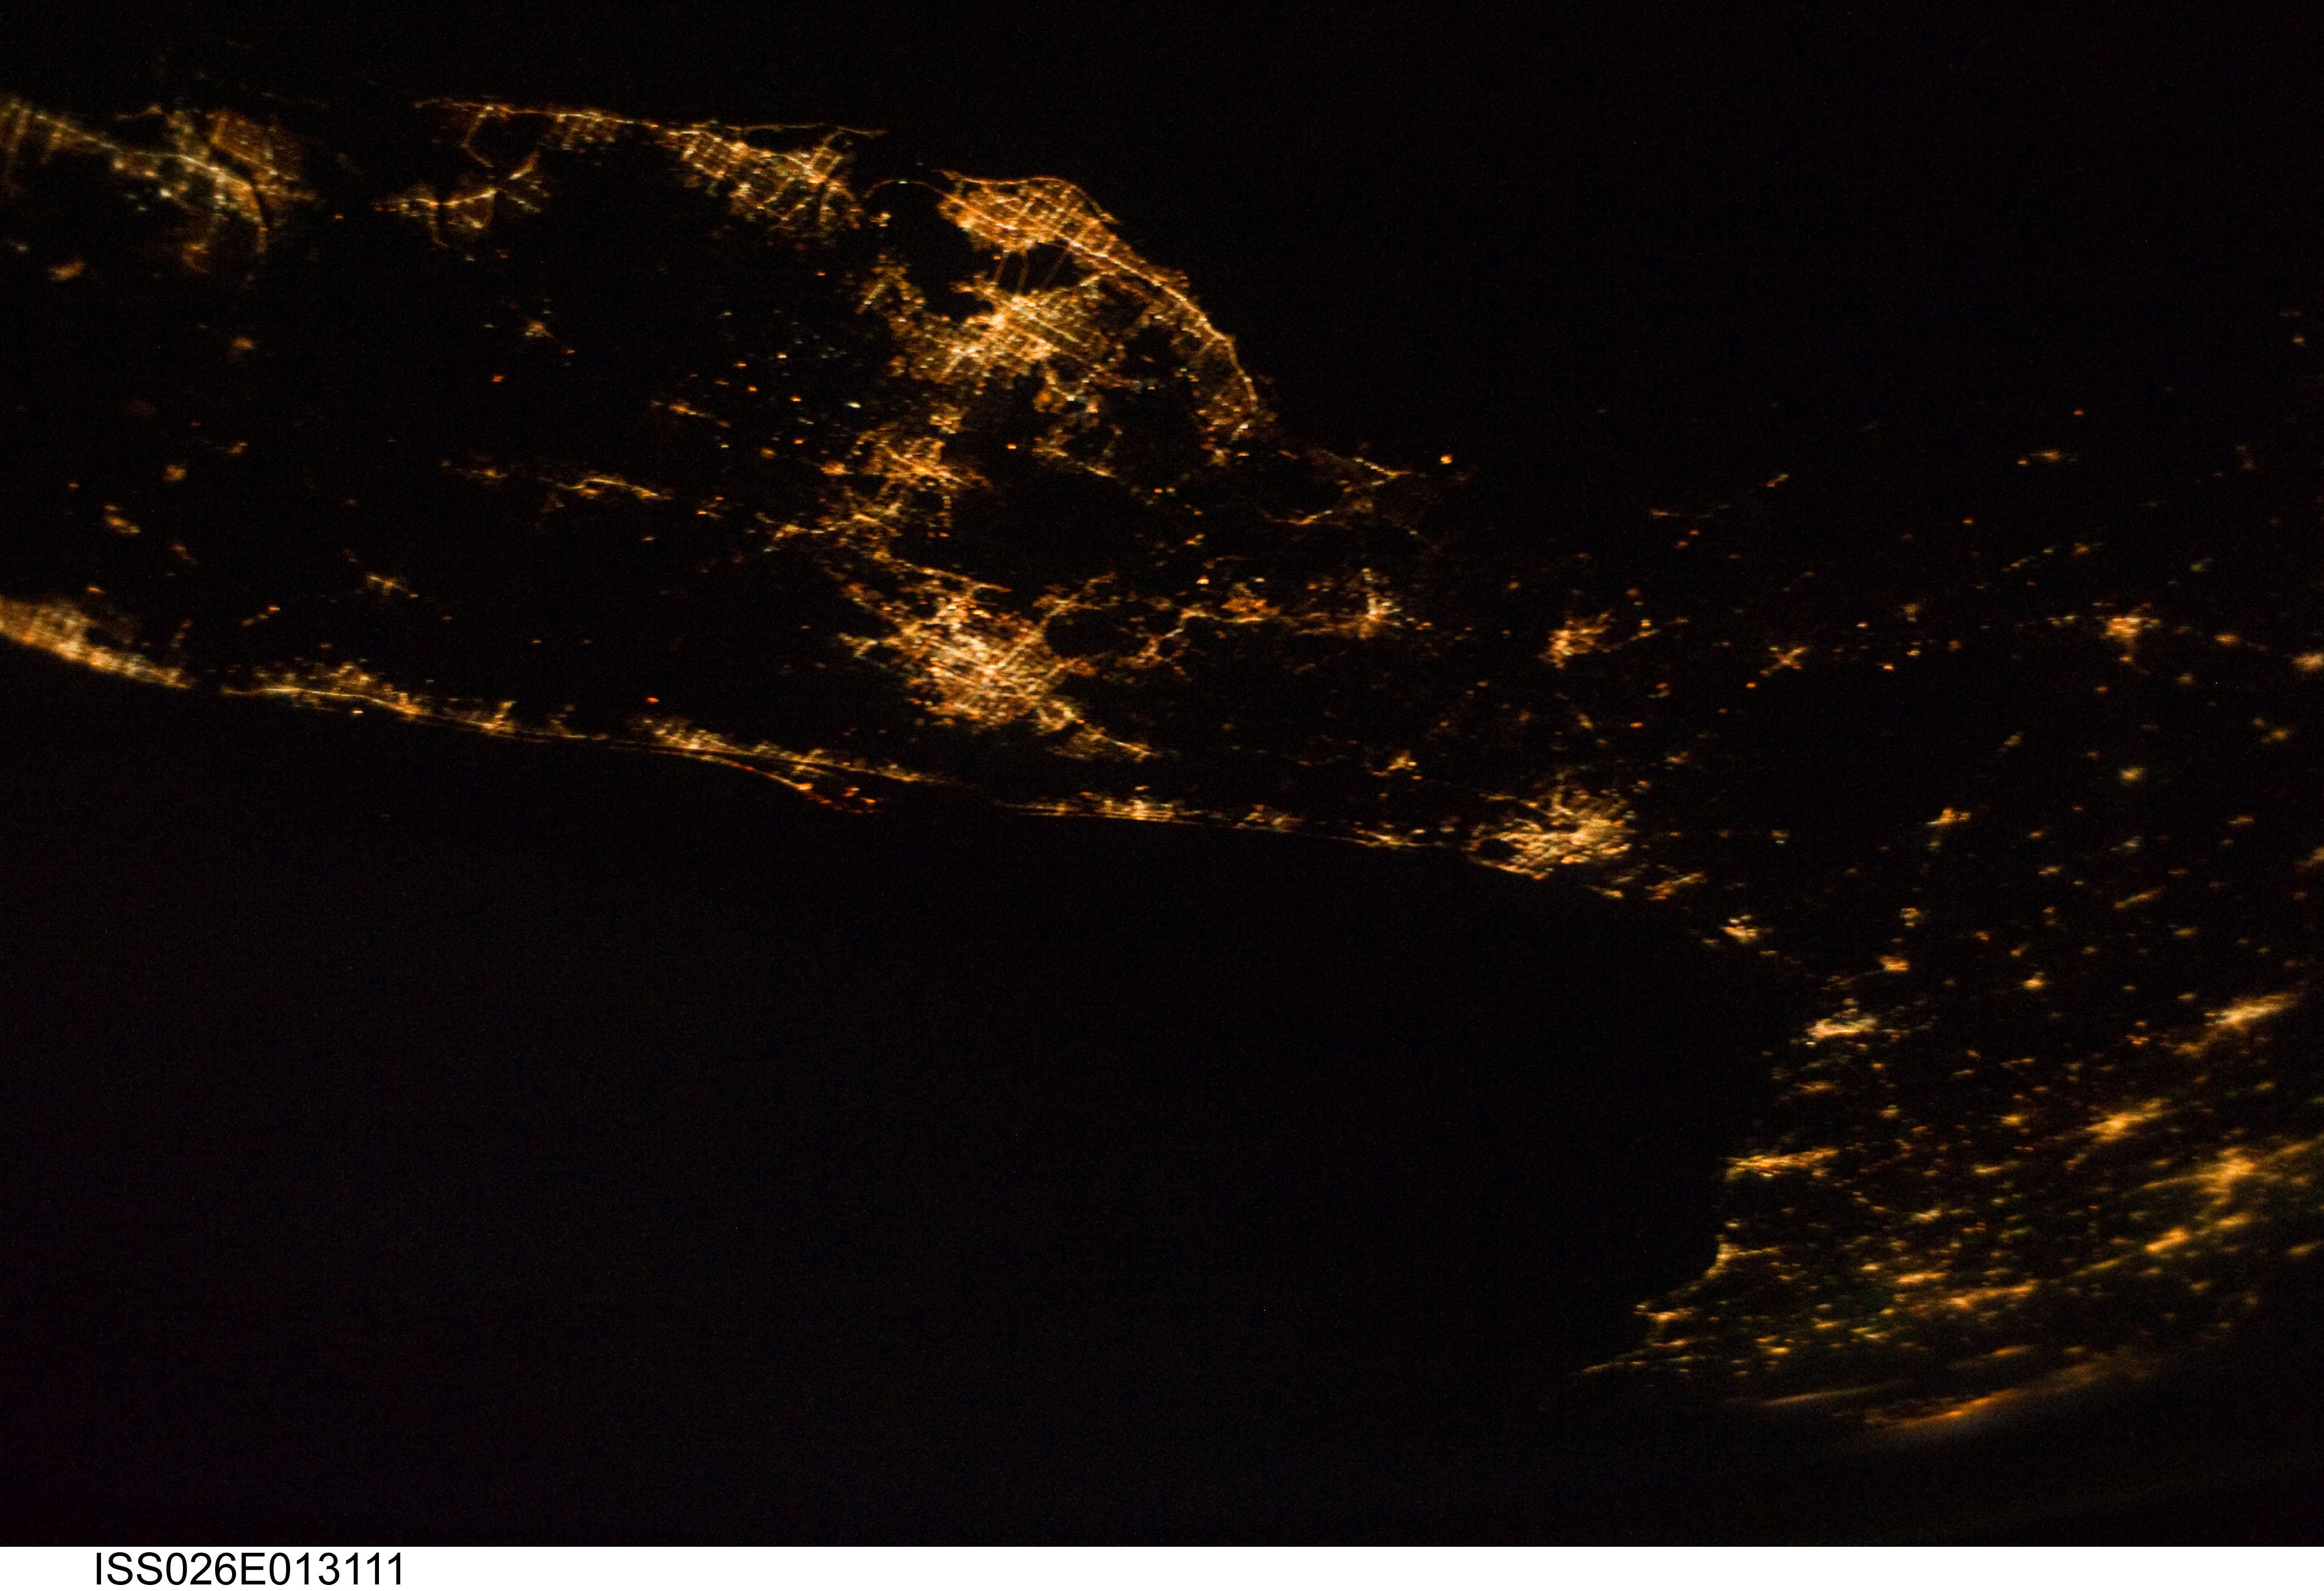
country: USA-FLORIDA
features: PAN-NORTH FLORIDA PEN.-SOUTHEAST UNITED STATES REGION AT NIGHT, EARTH LIMB
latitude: 29.5
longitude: -81.0
